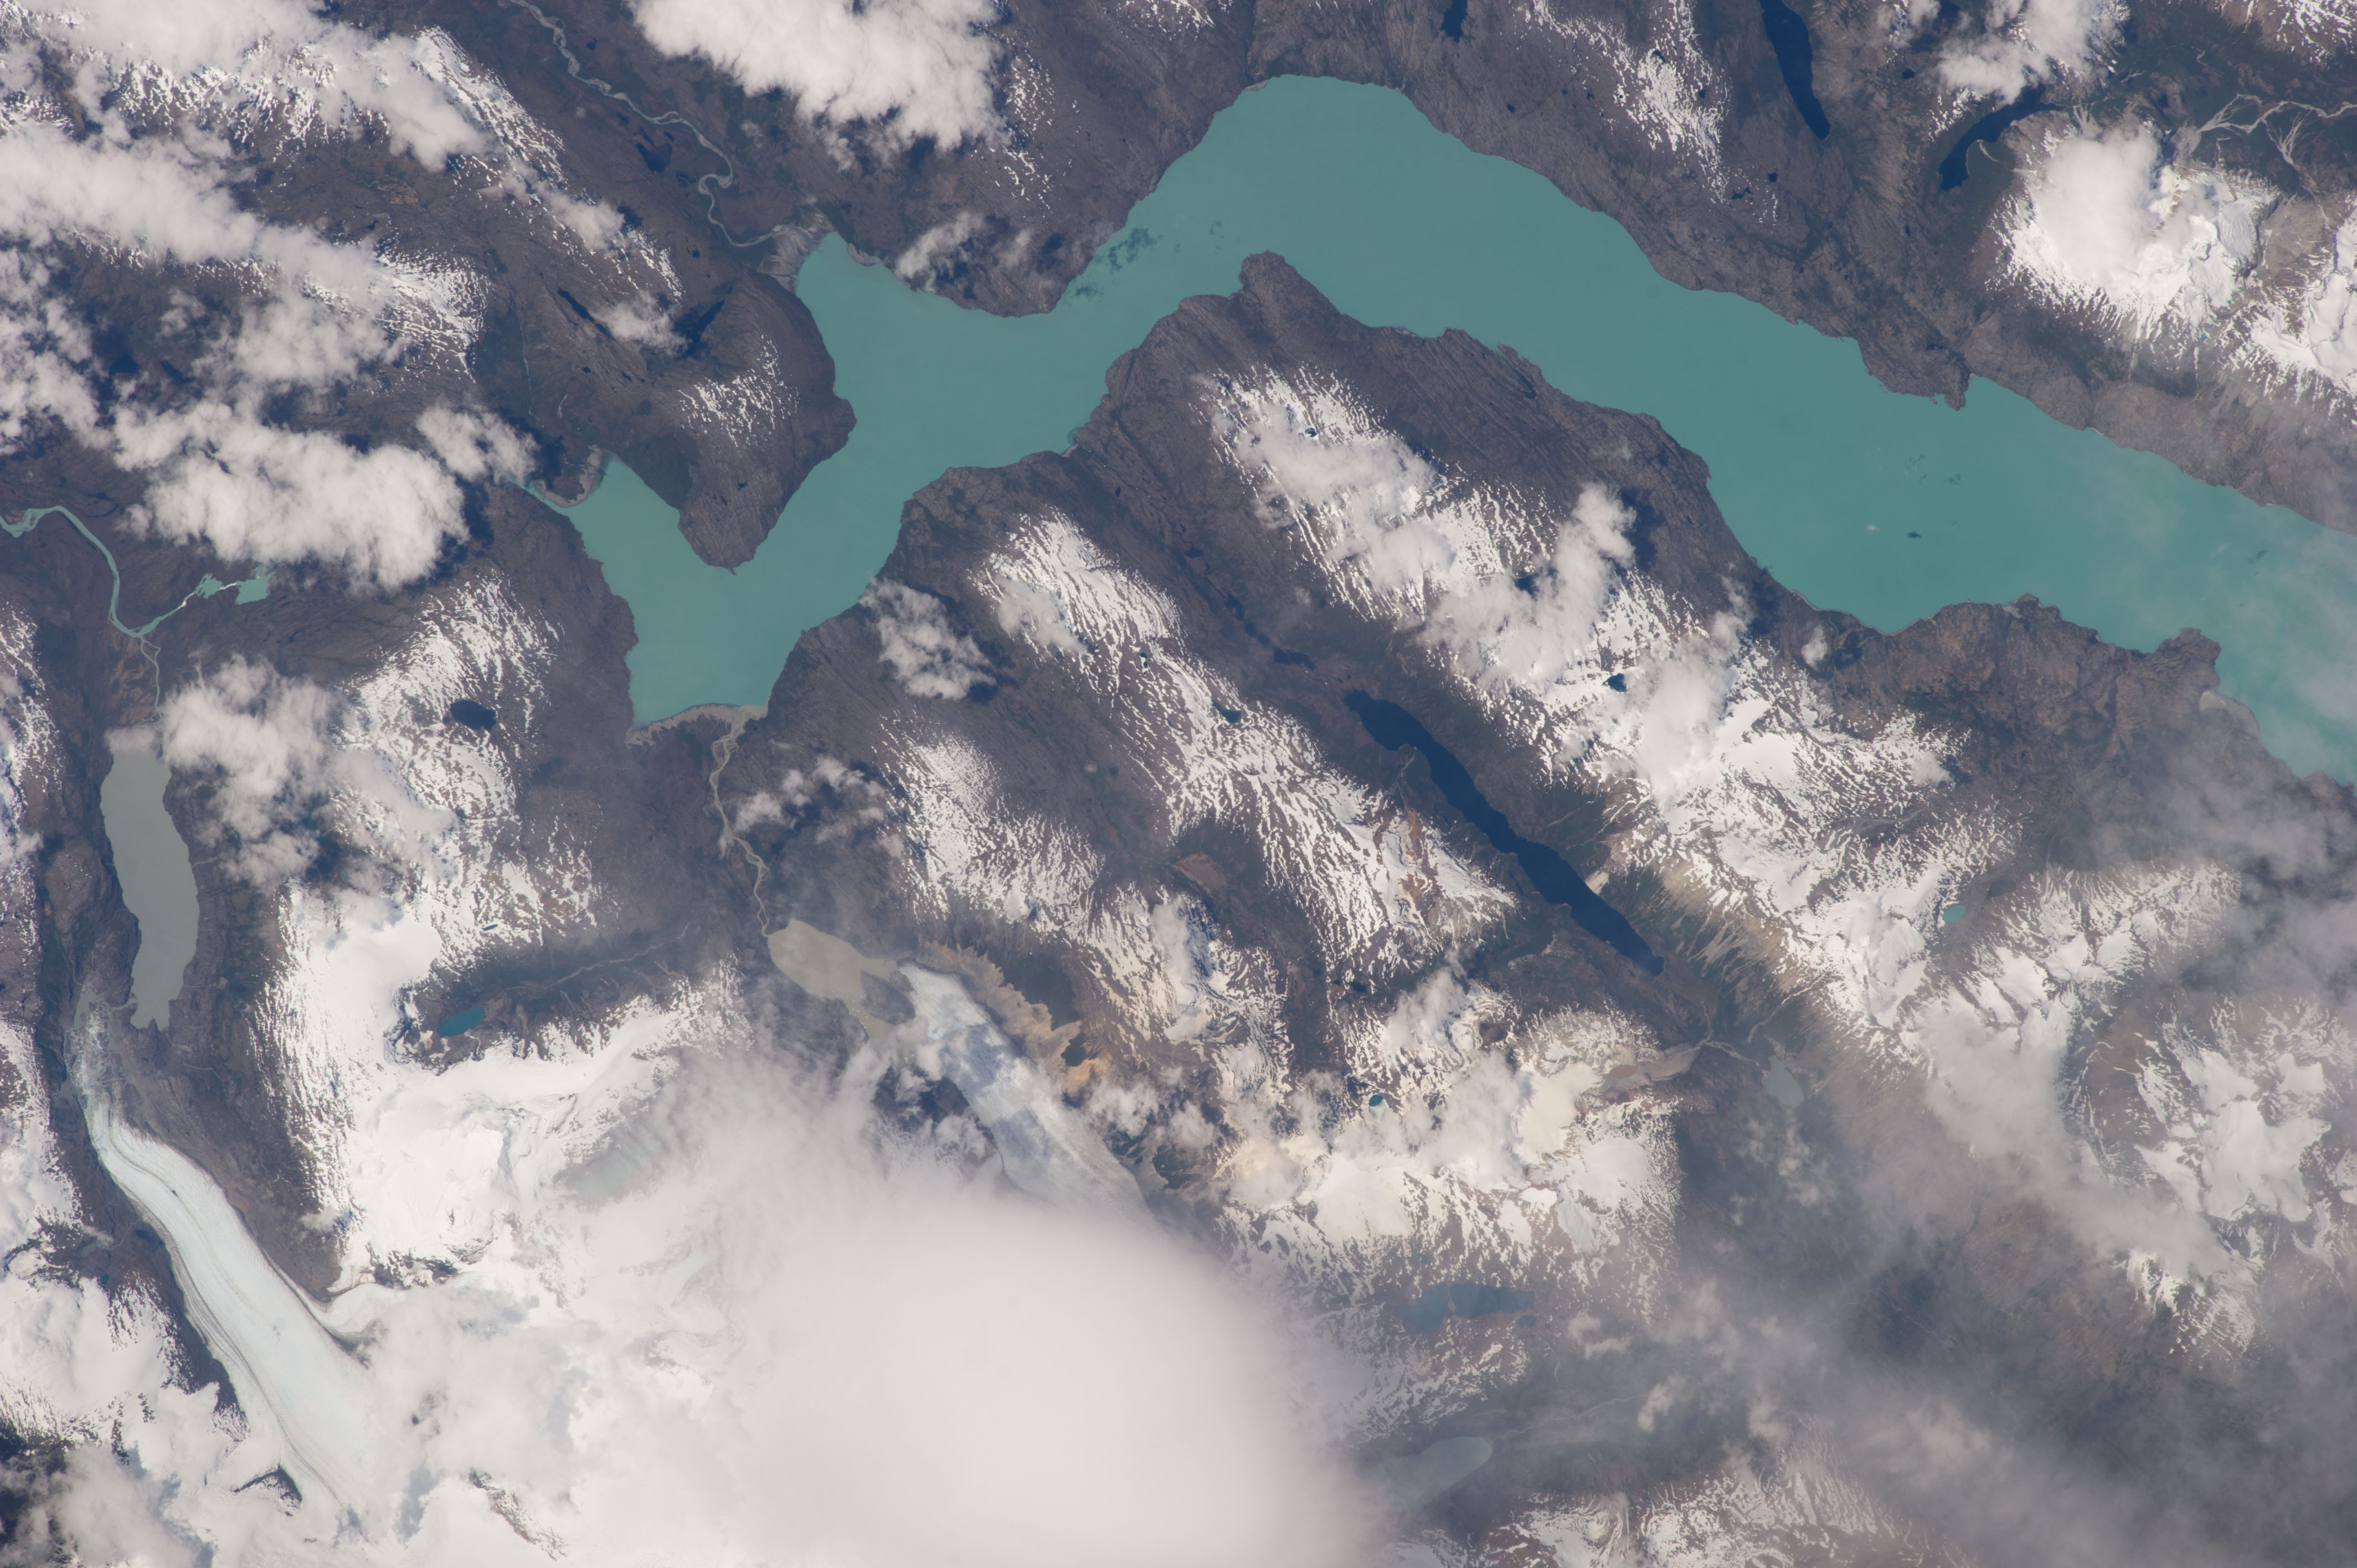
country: CHILE
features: O'HIGGINS L., PASCUA GL., ORIENTAL GL., SNOW
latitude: -48.5
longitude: -72.7
